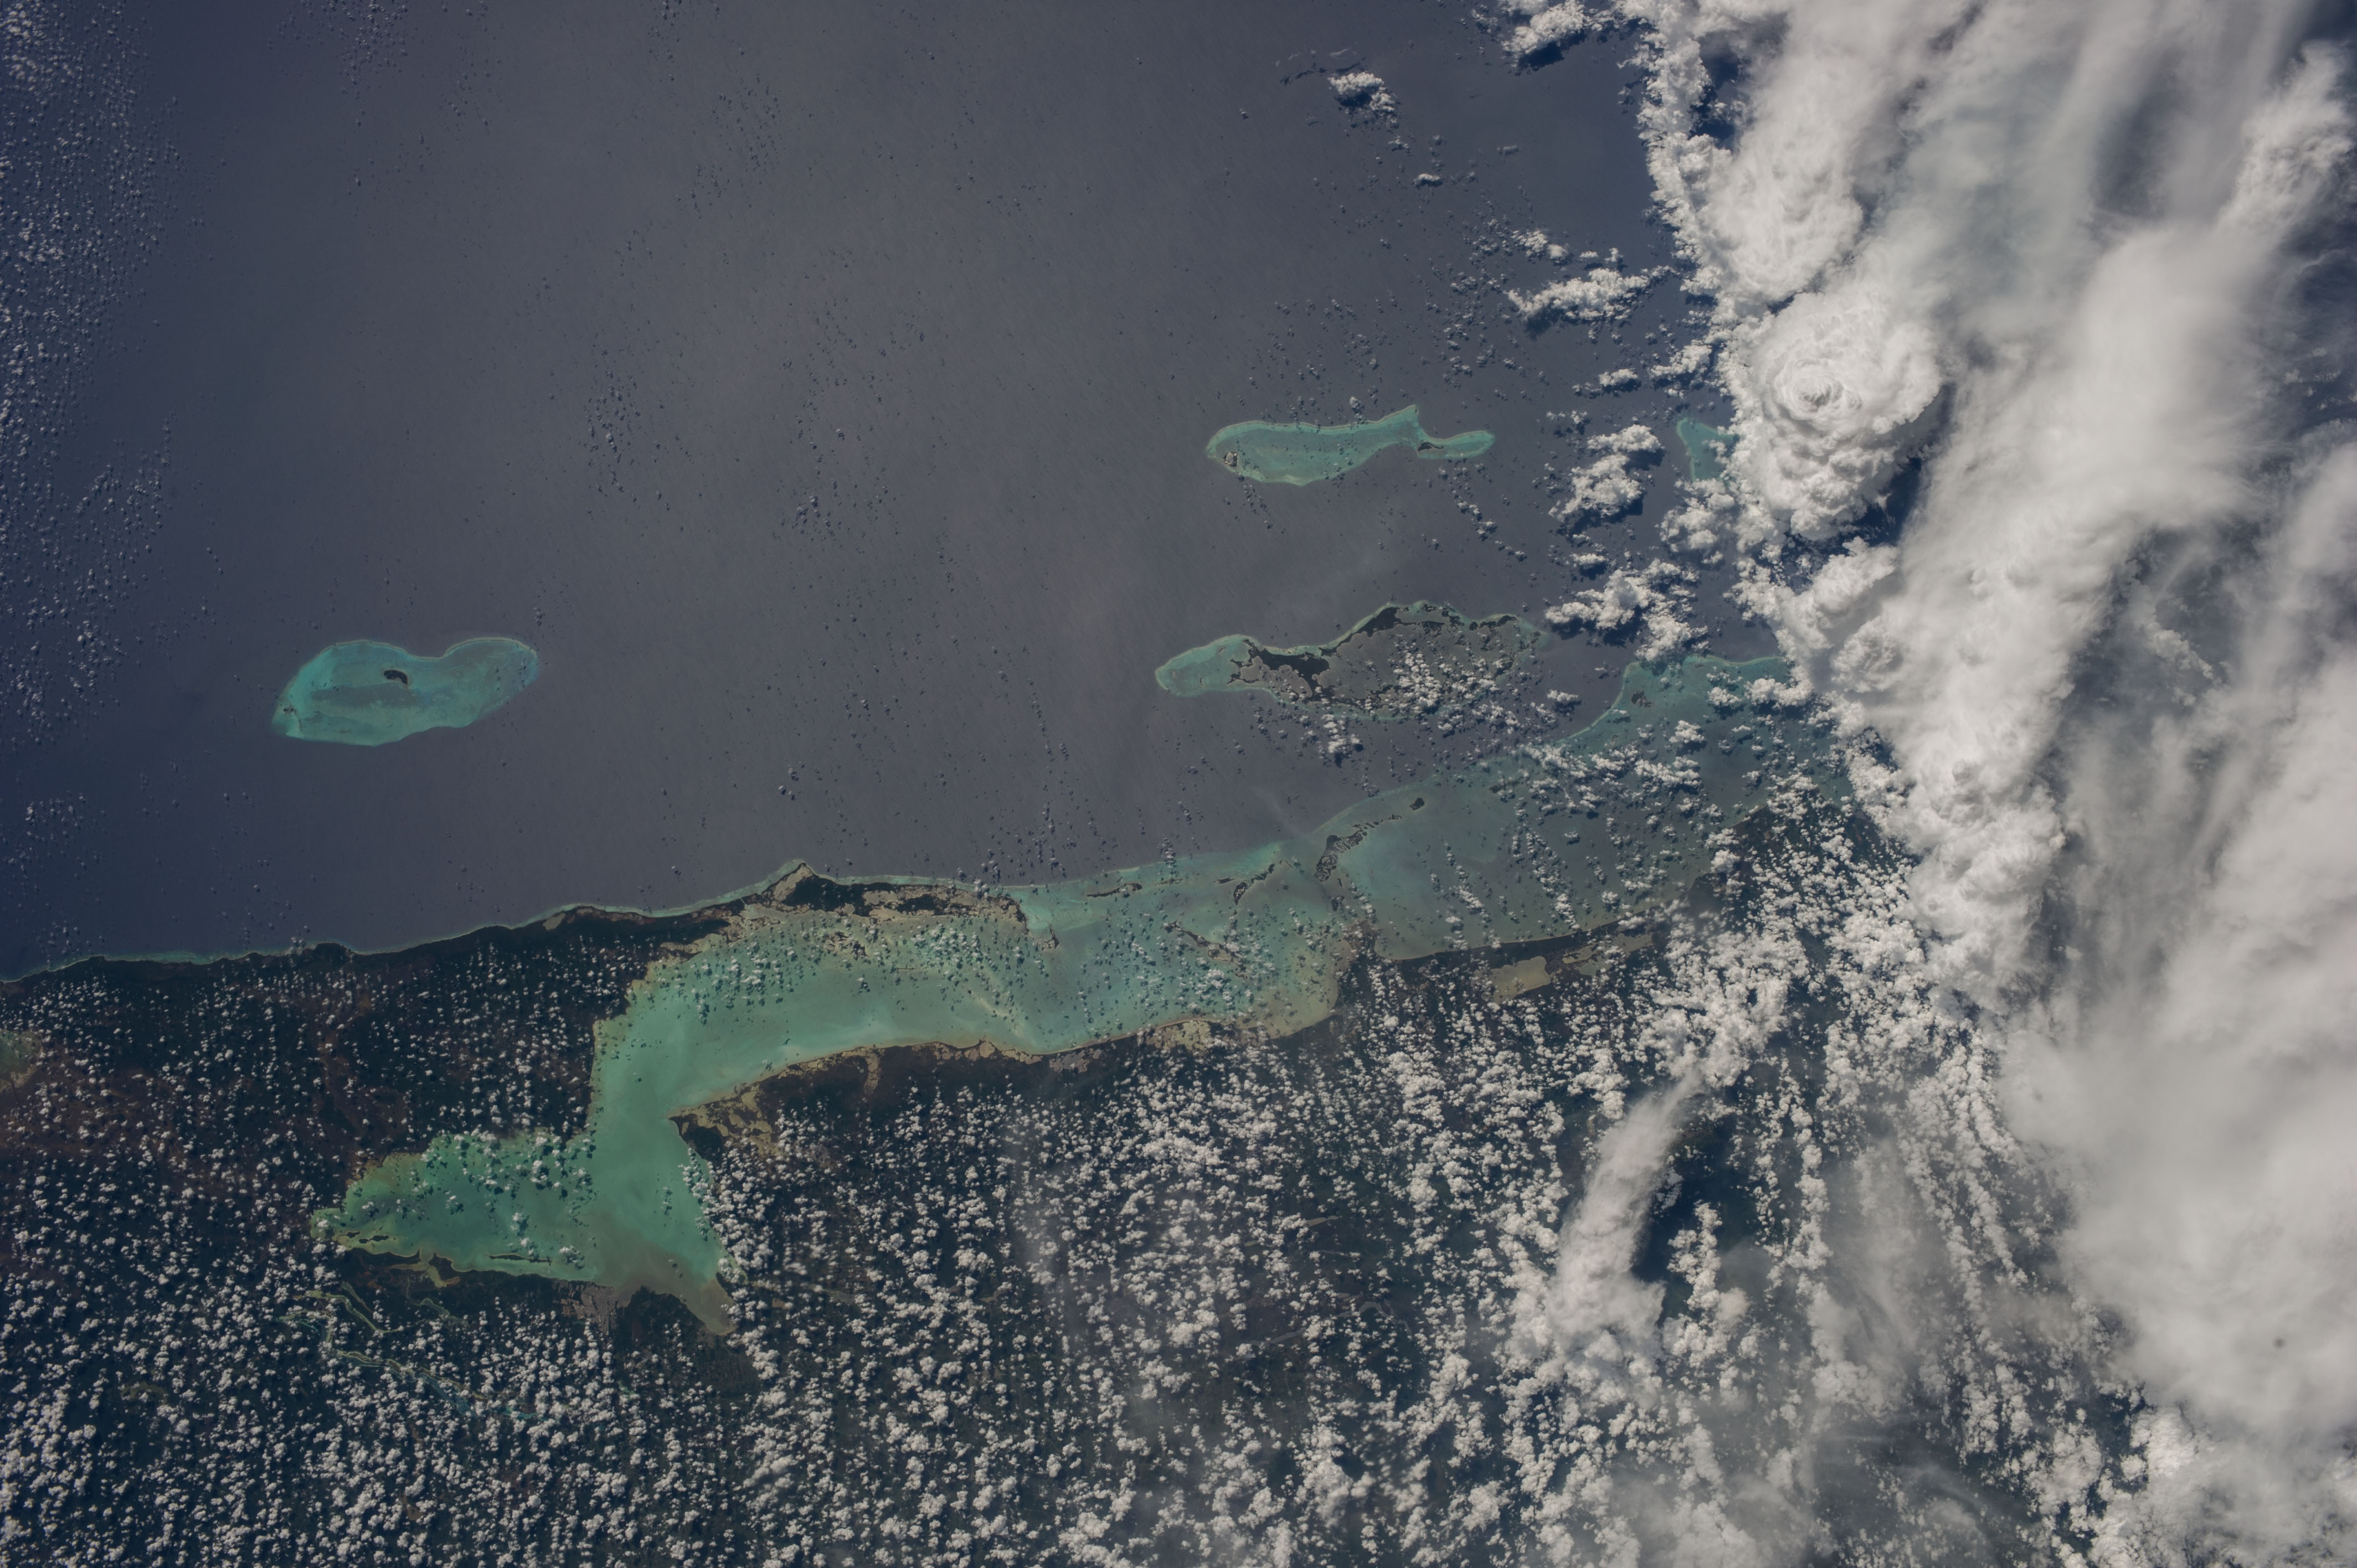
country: BELIZE
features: BELIZE BARRIER REEF, TURNEFFE ISLANDS, HALF MOON CAY, BANCHO CHINCHORRO
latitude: 18.0
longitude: -87.5
